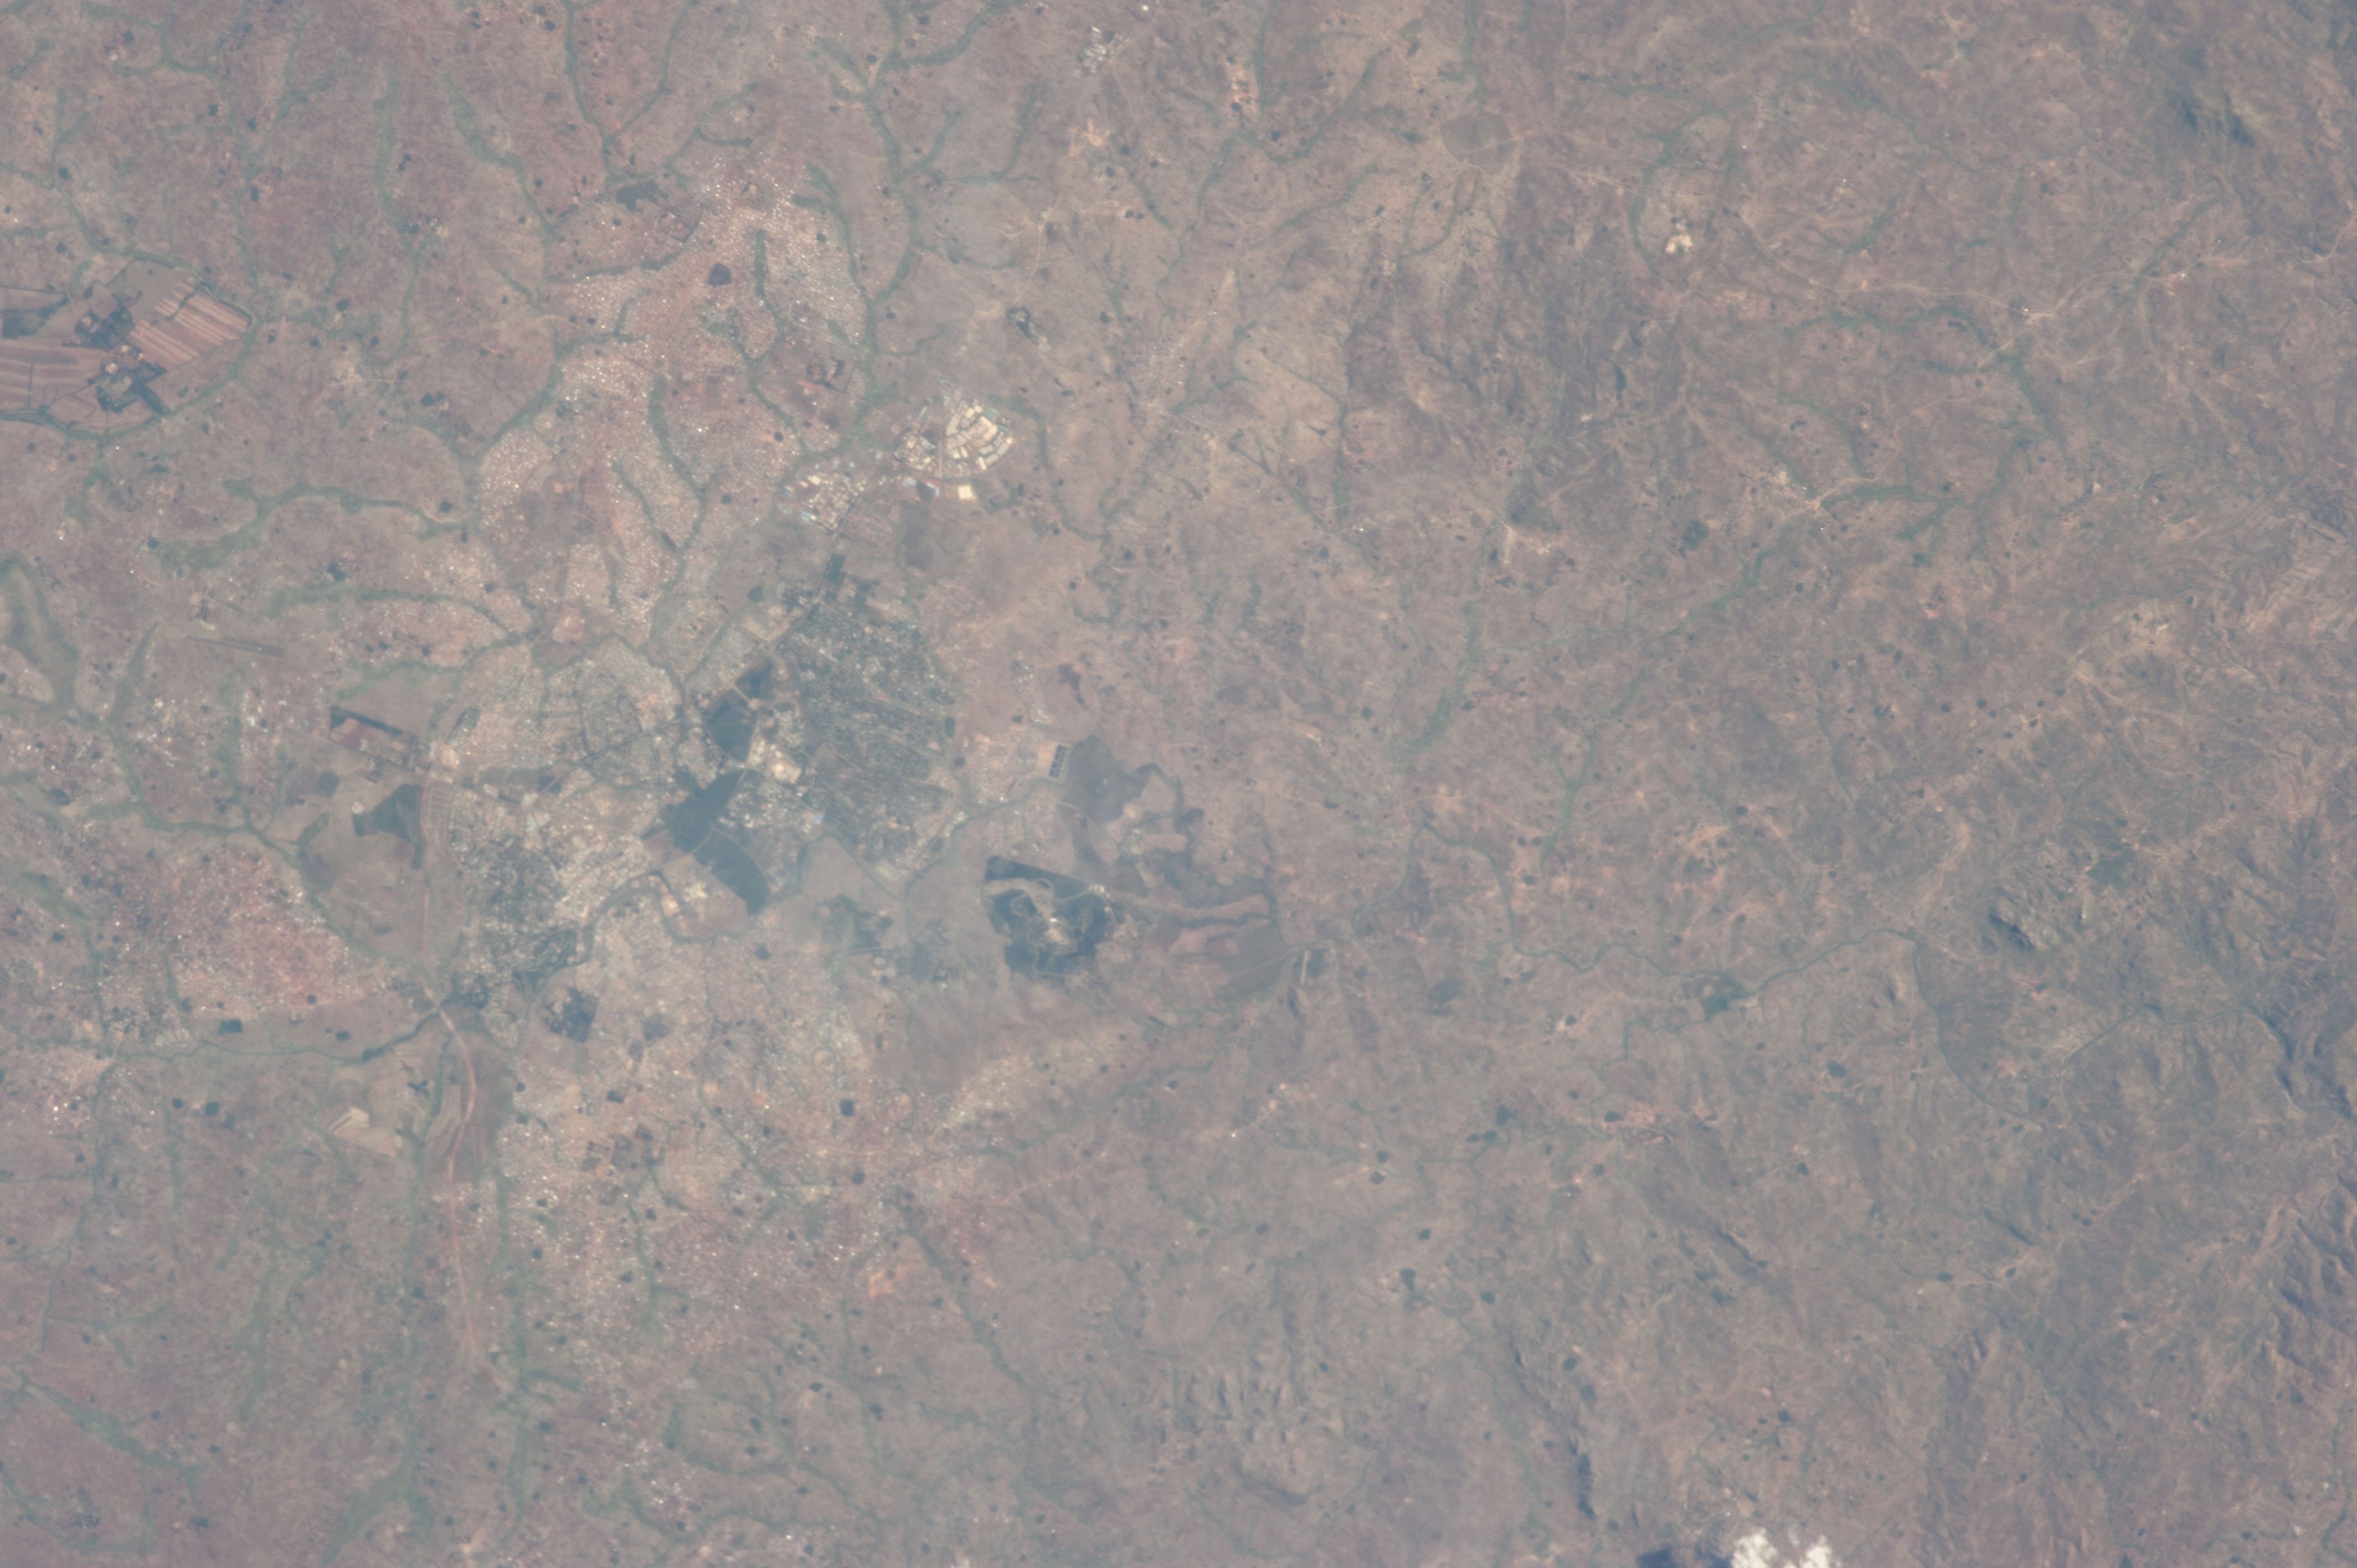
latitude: -13.9
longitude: 33.9
